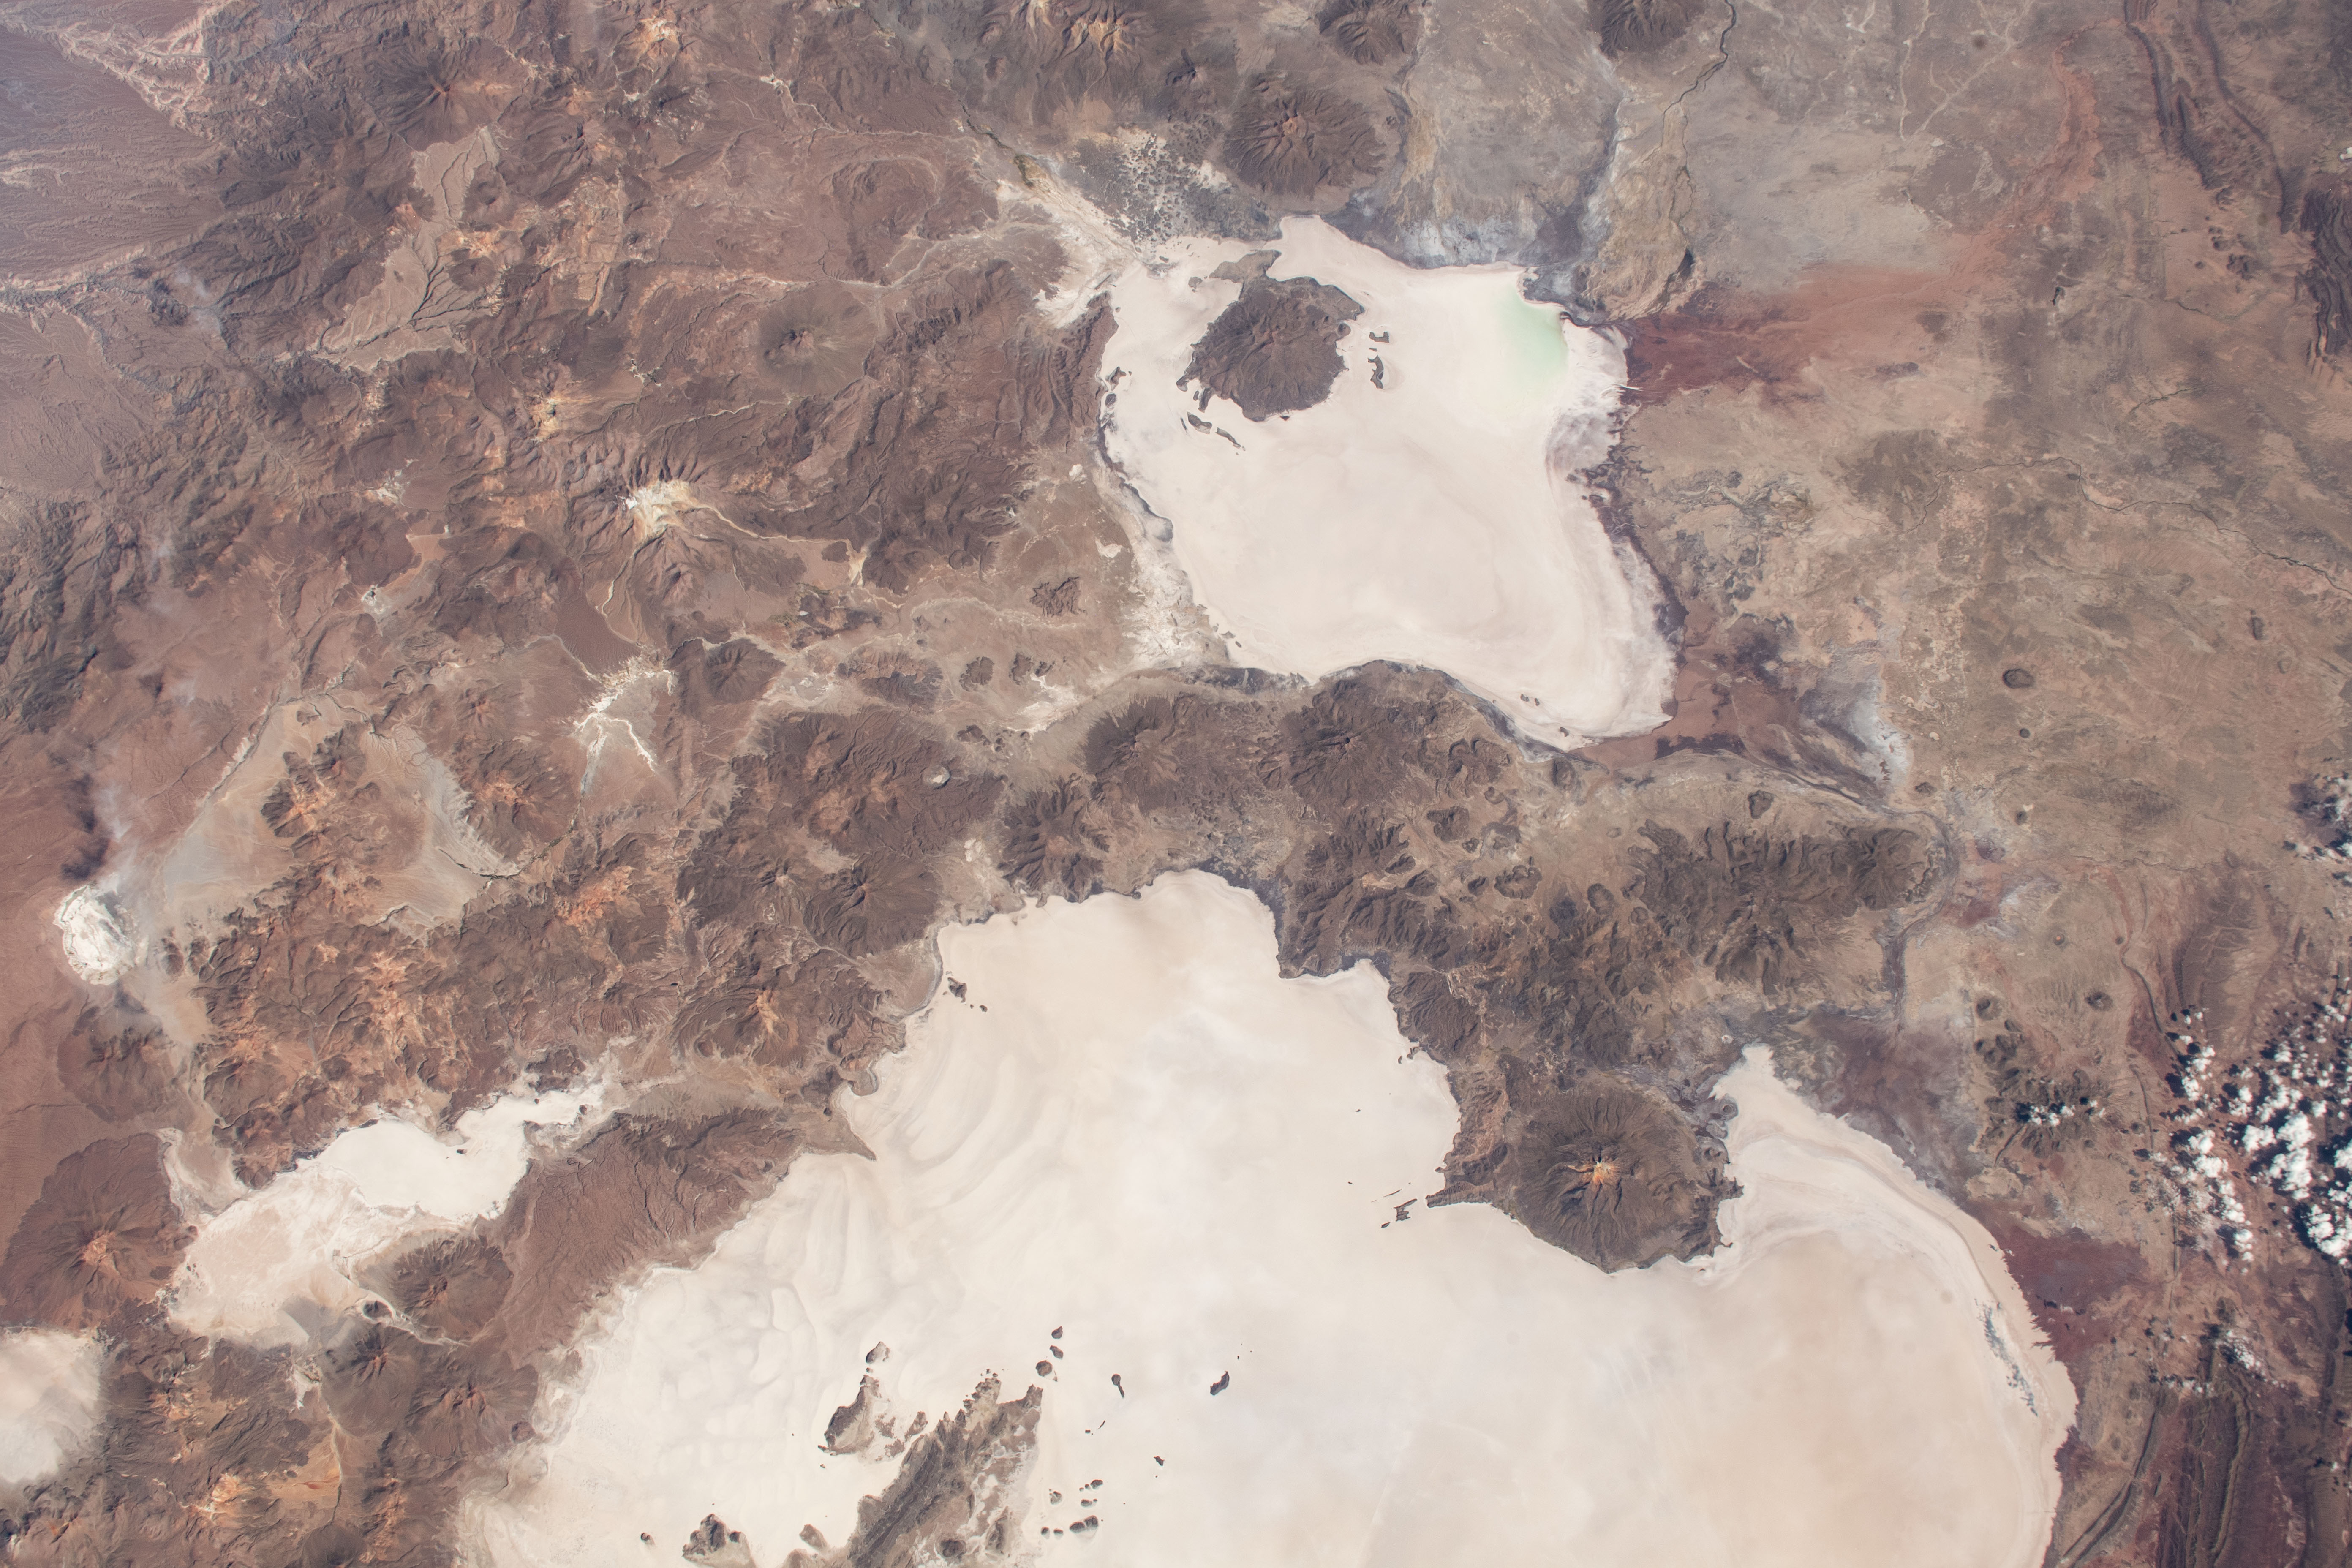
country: BOLIVIA
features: CERRO CARABAYA, SALAR DE UYUNI DESERT
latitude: -19.5
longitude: -68.0
